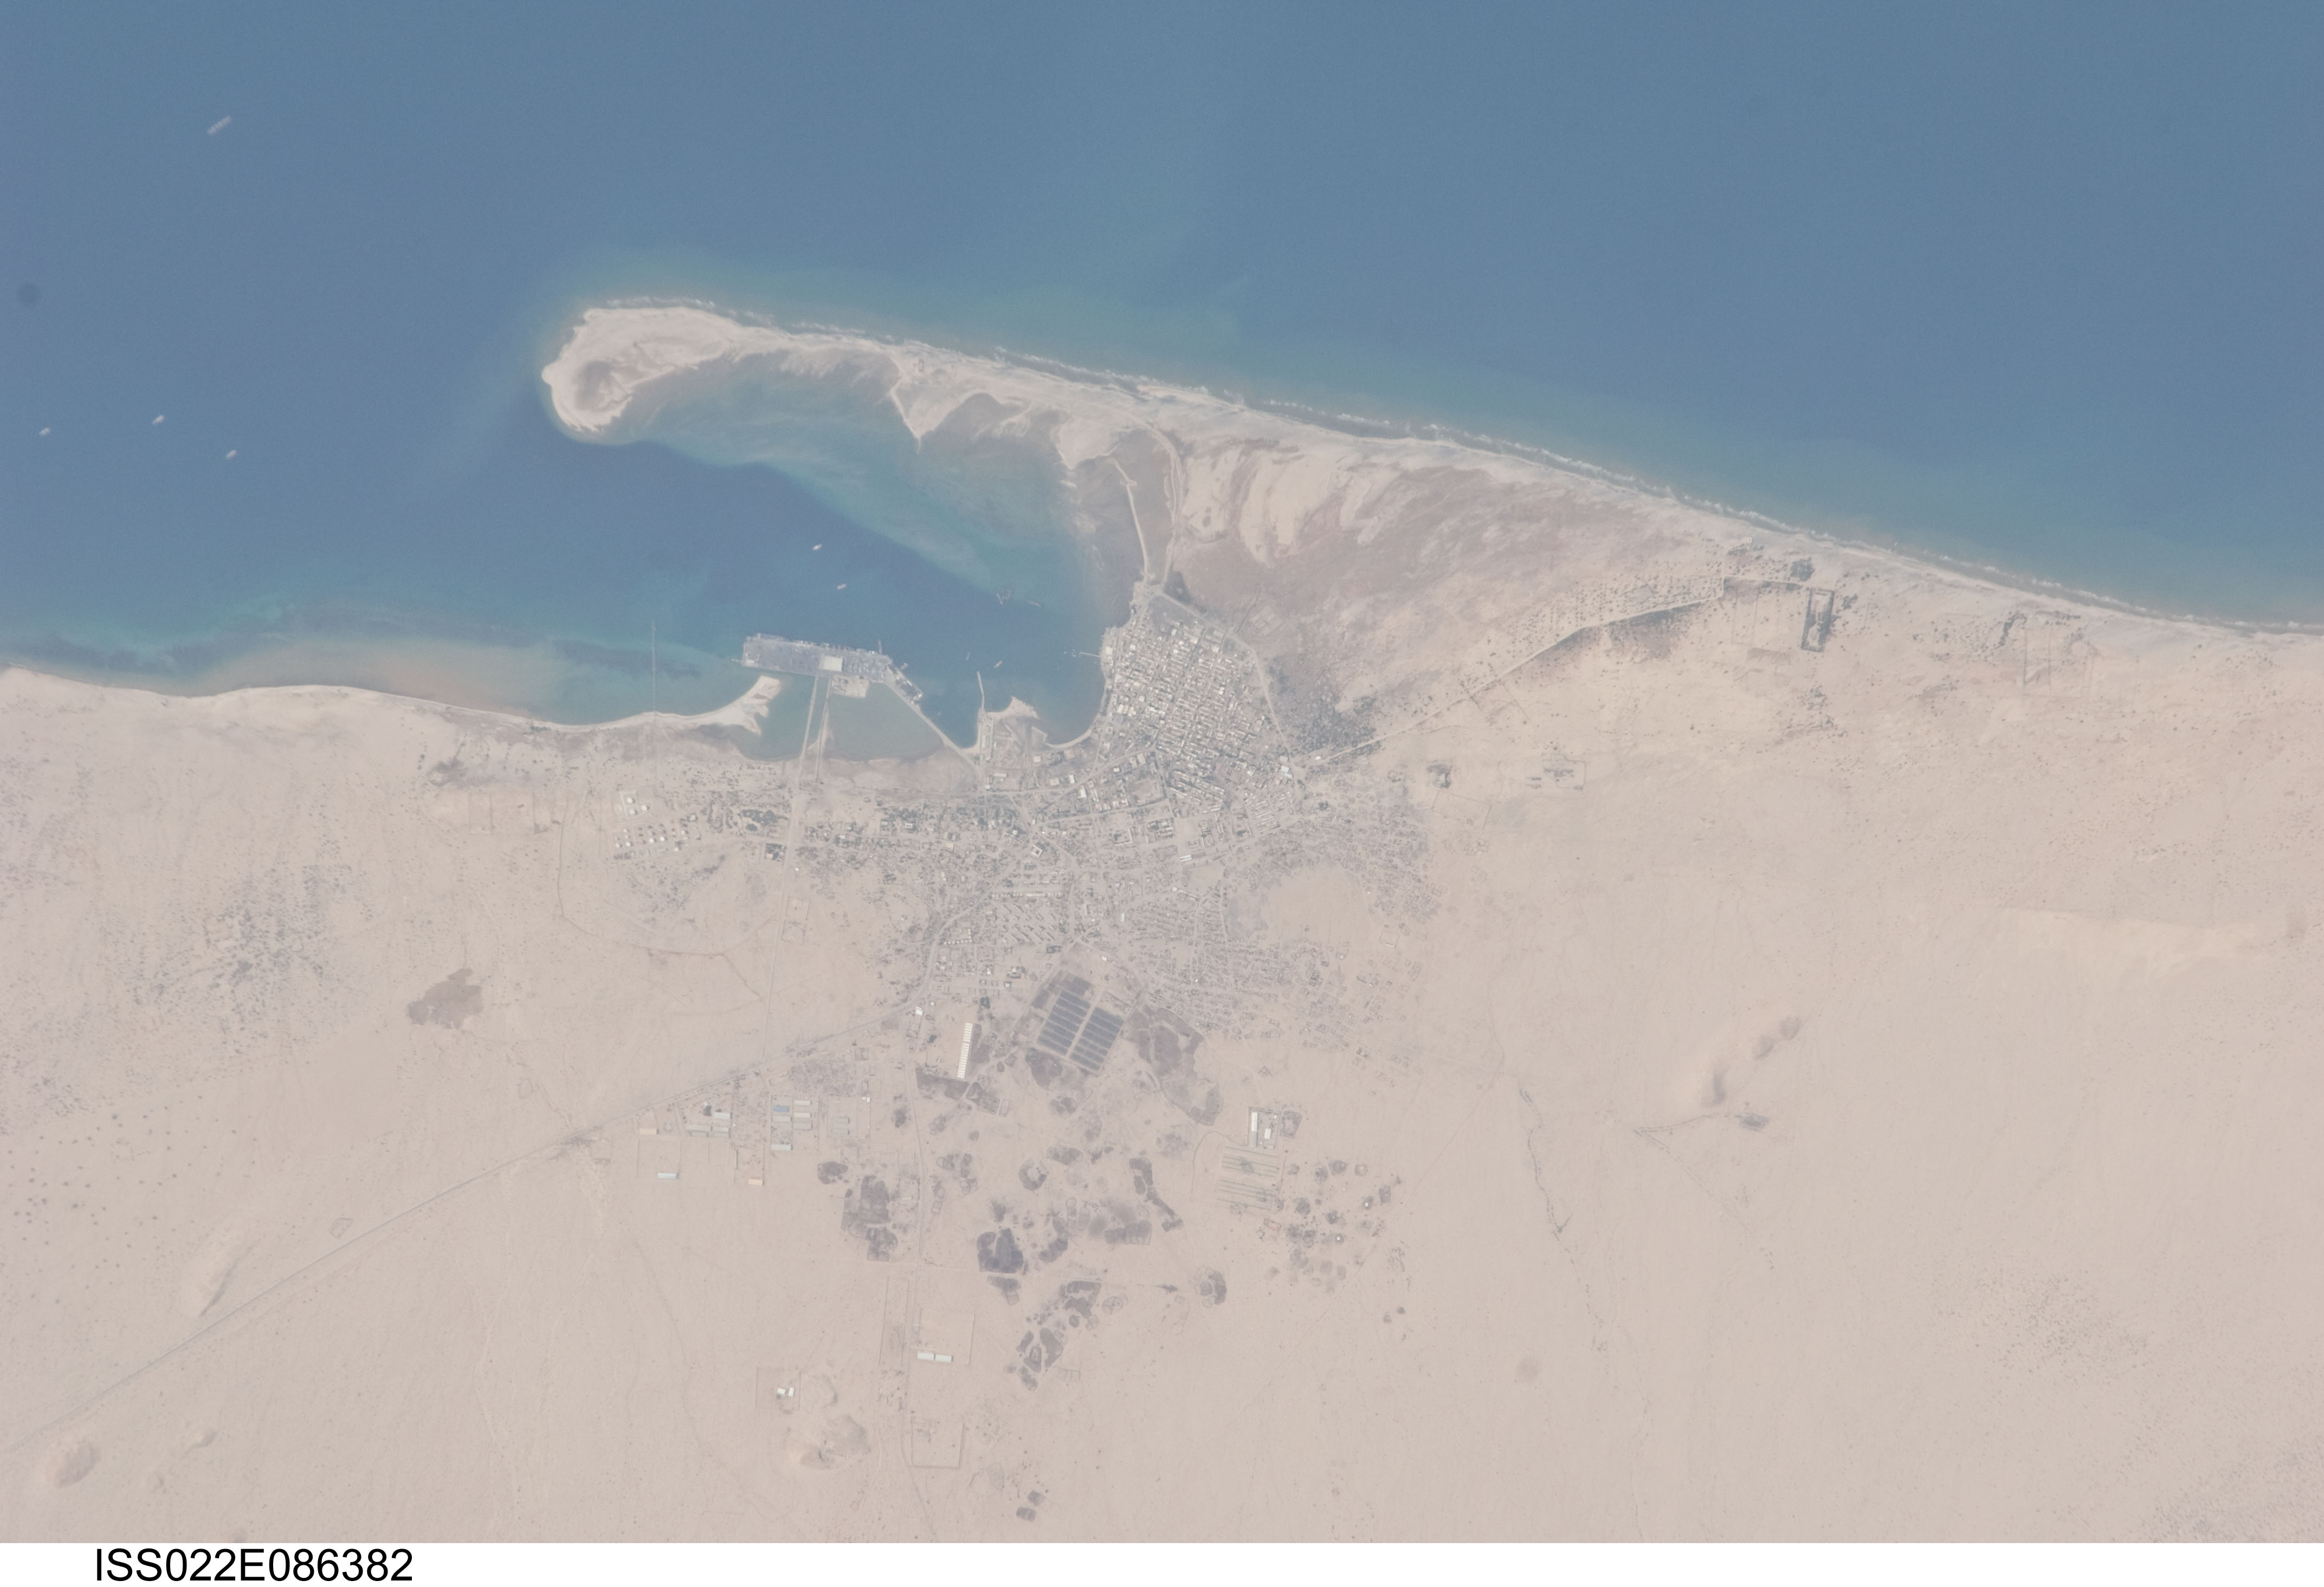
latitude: 10.4
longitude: 45.0
